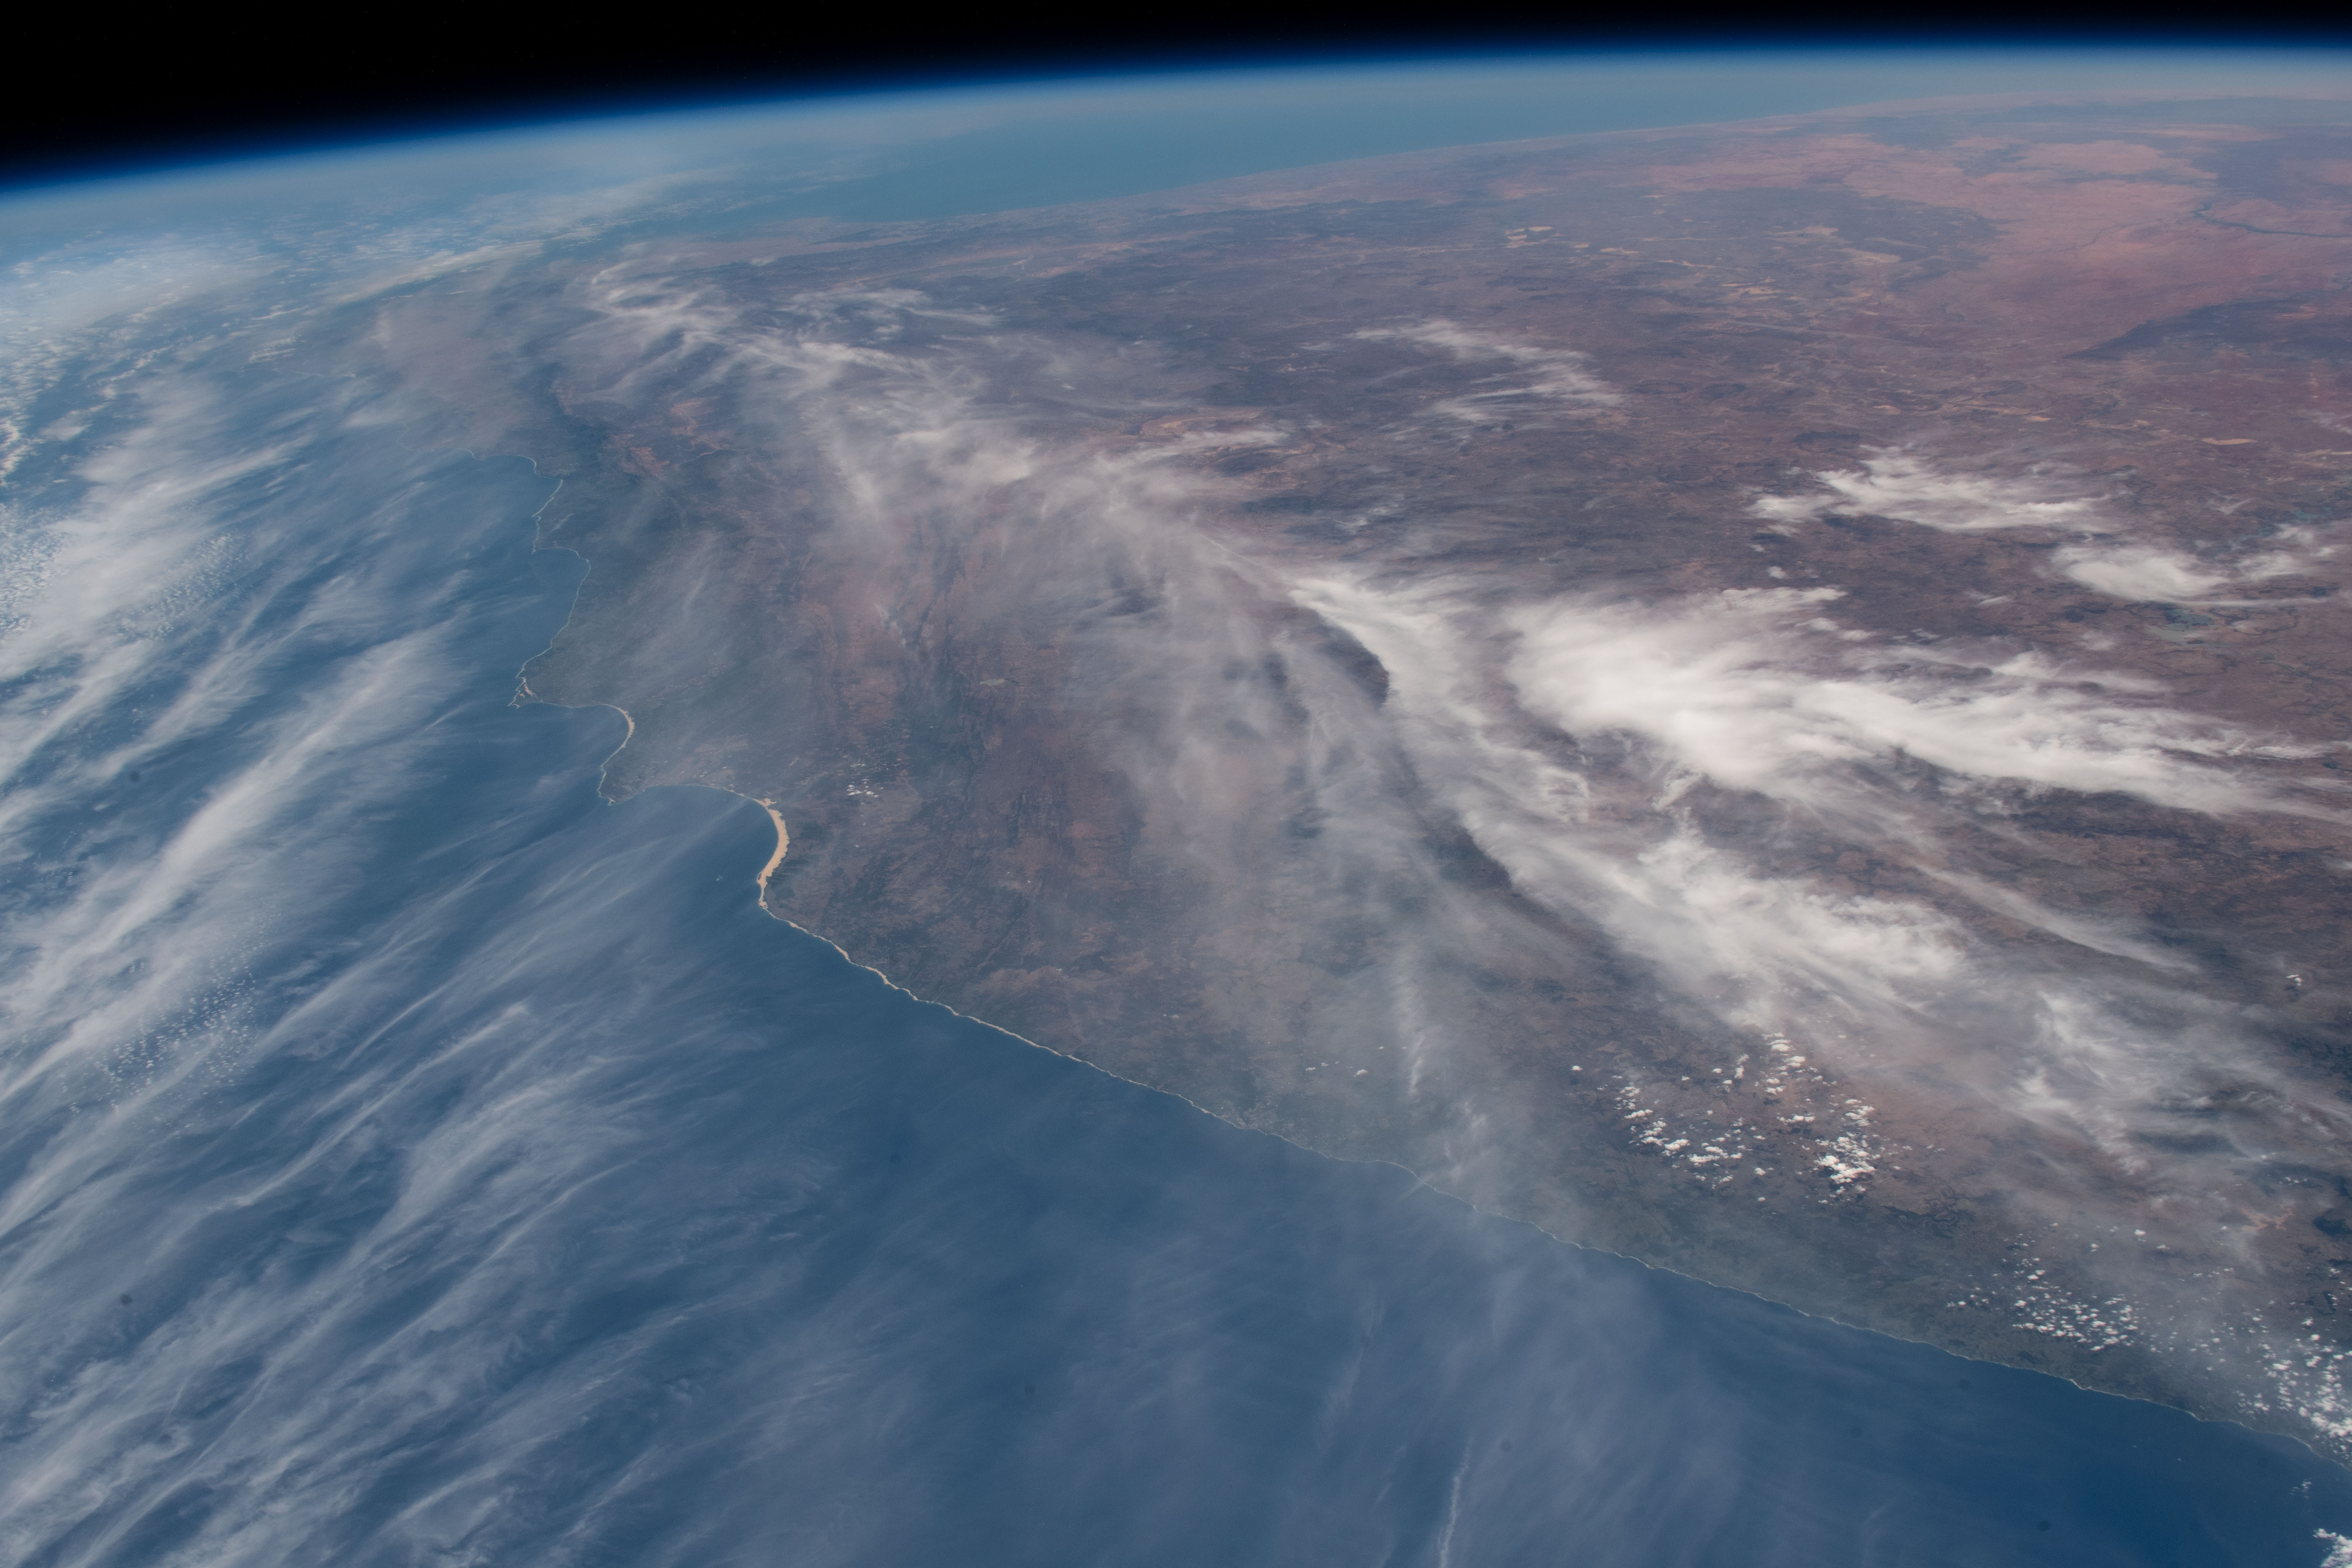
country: REPUBLIC SOUTH AFRICA
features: SOUTH AFRICA, DRAKENSBERG MOUNTAINS, EASTERN CAPE
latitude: -32.5
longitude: 25.0
